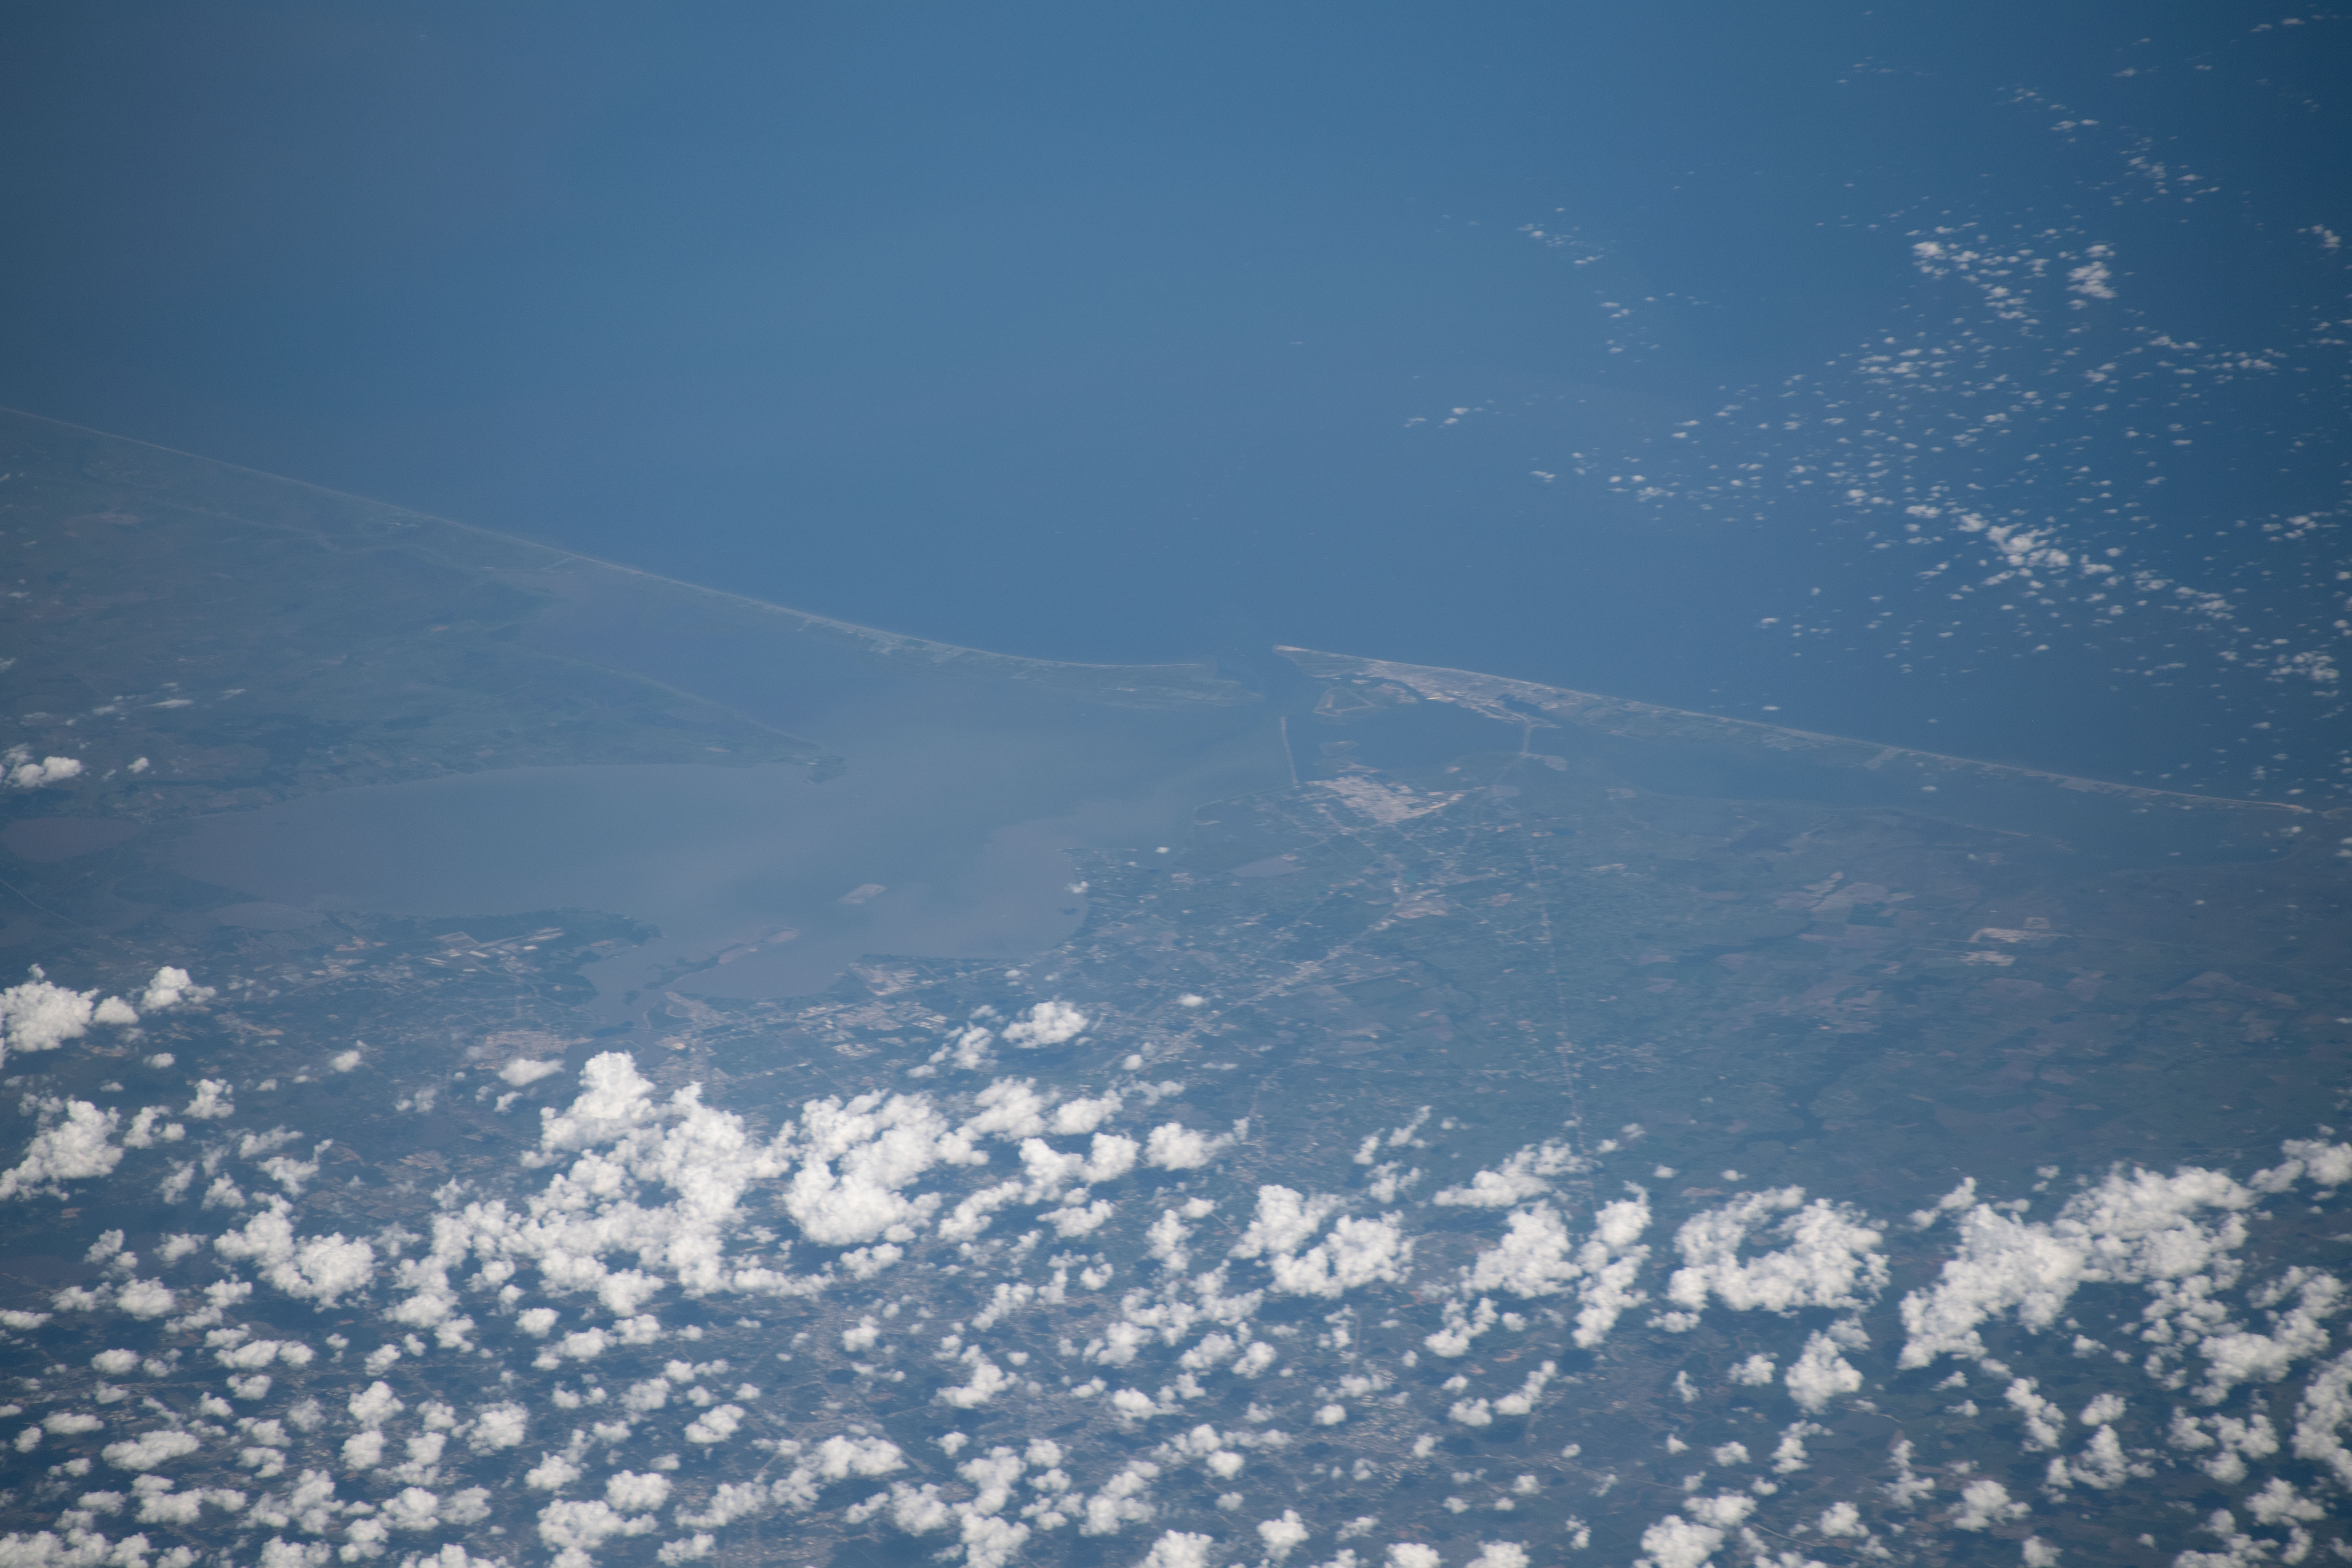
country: USA-TEXAS
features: LEAGUE CITY, GALVESTON BAY, HEALD BANK
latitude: 29.4
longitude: -94.8
